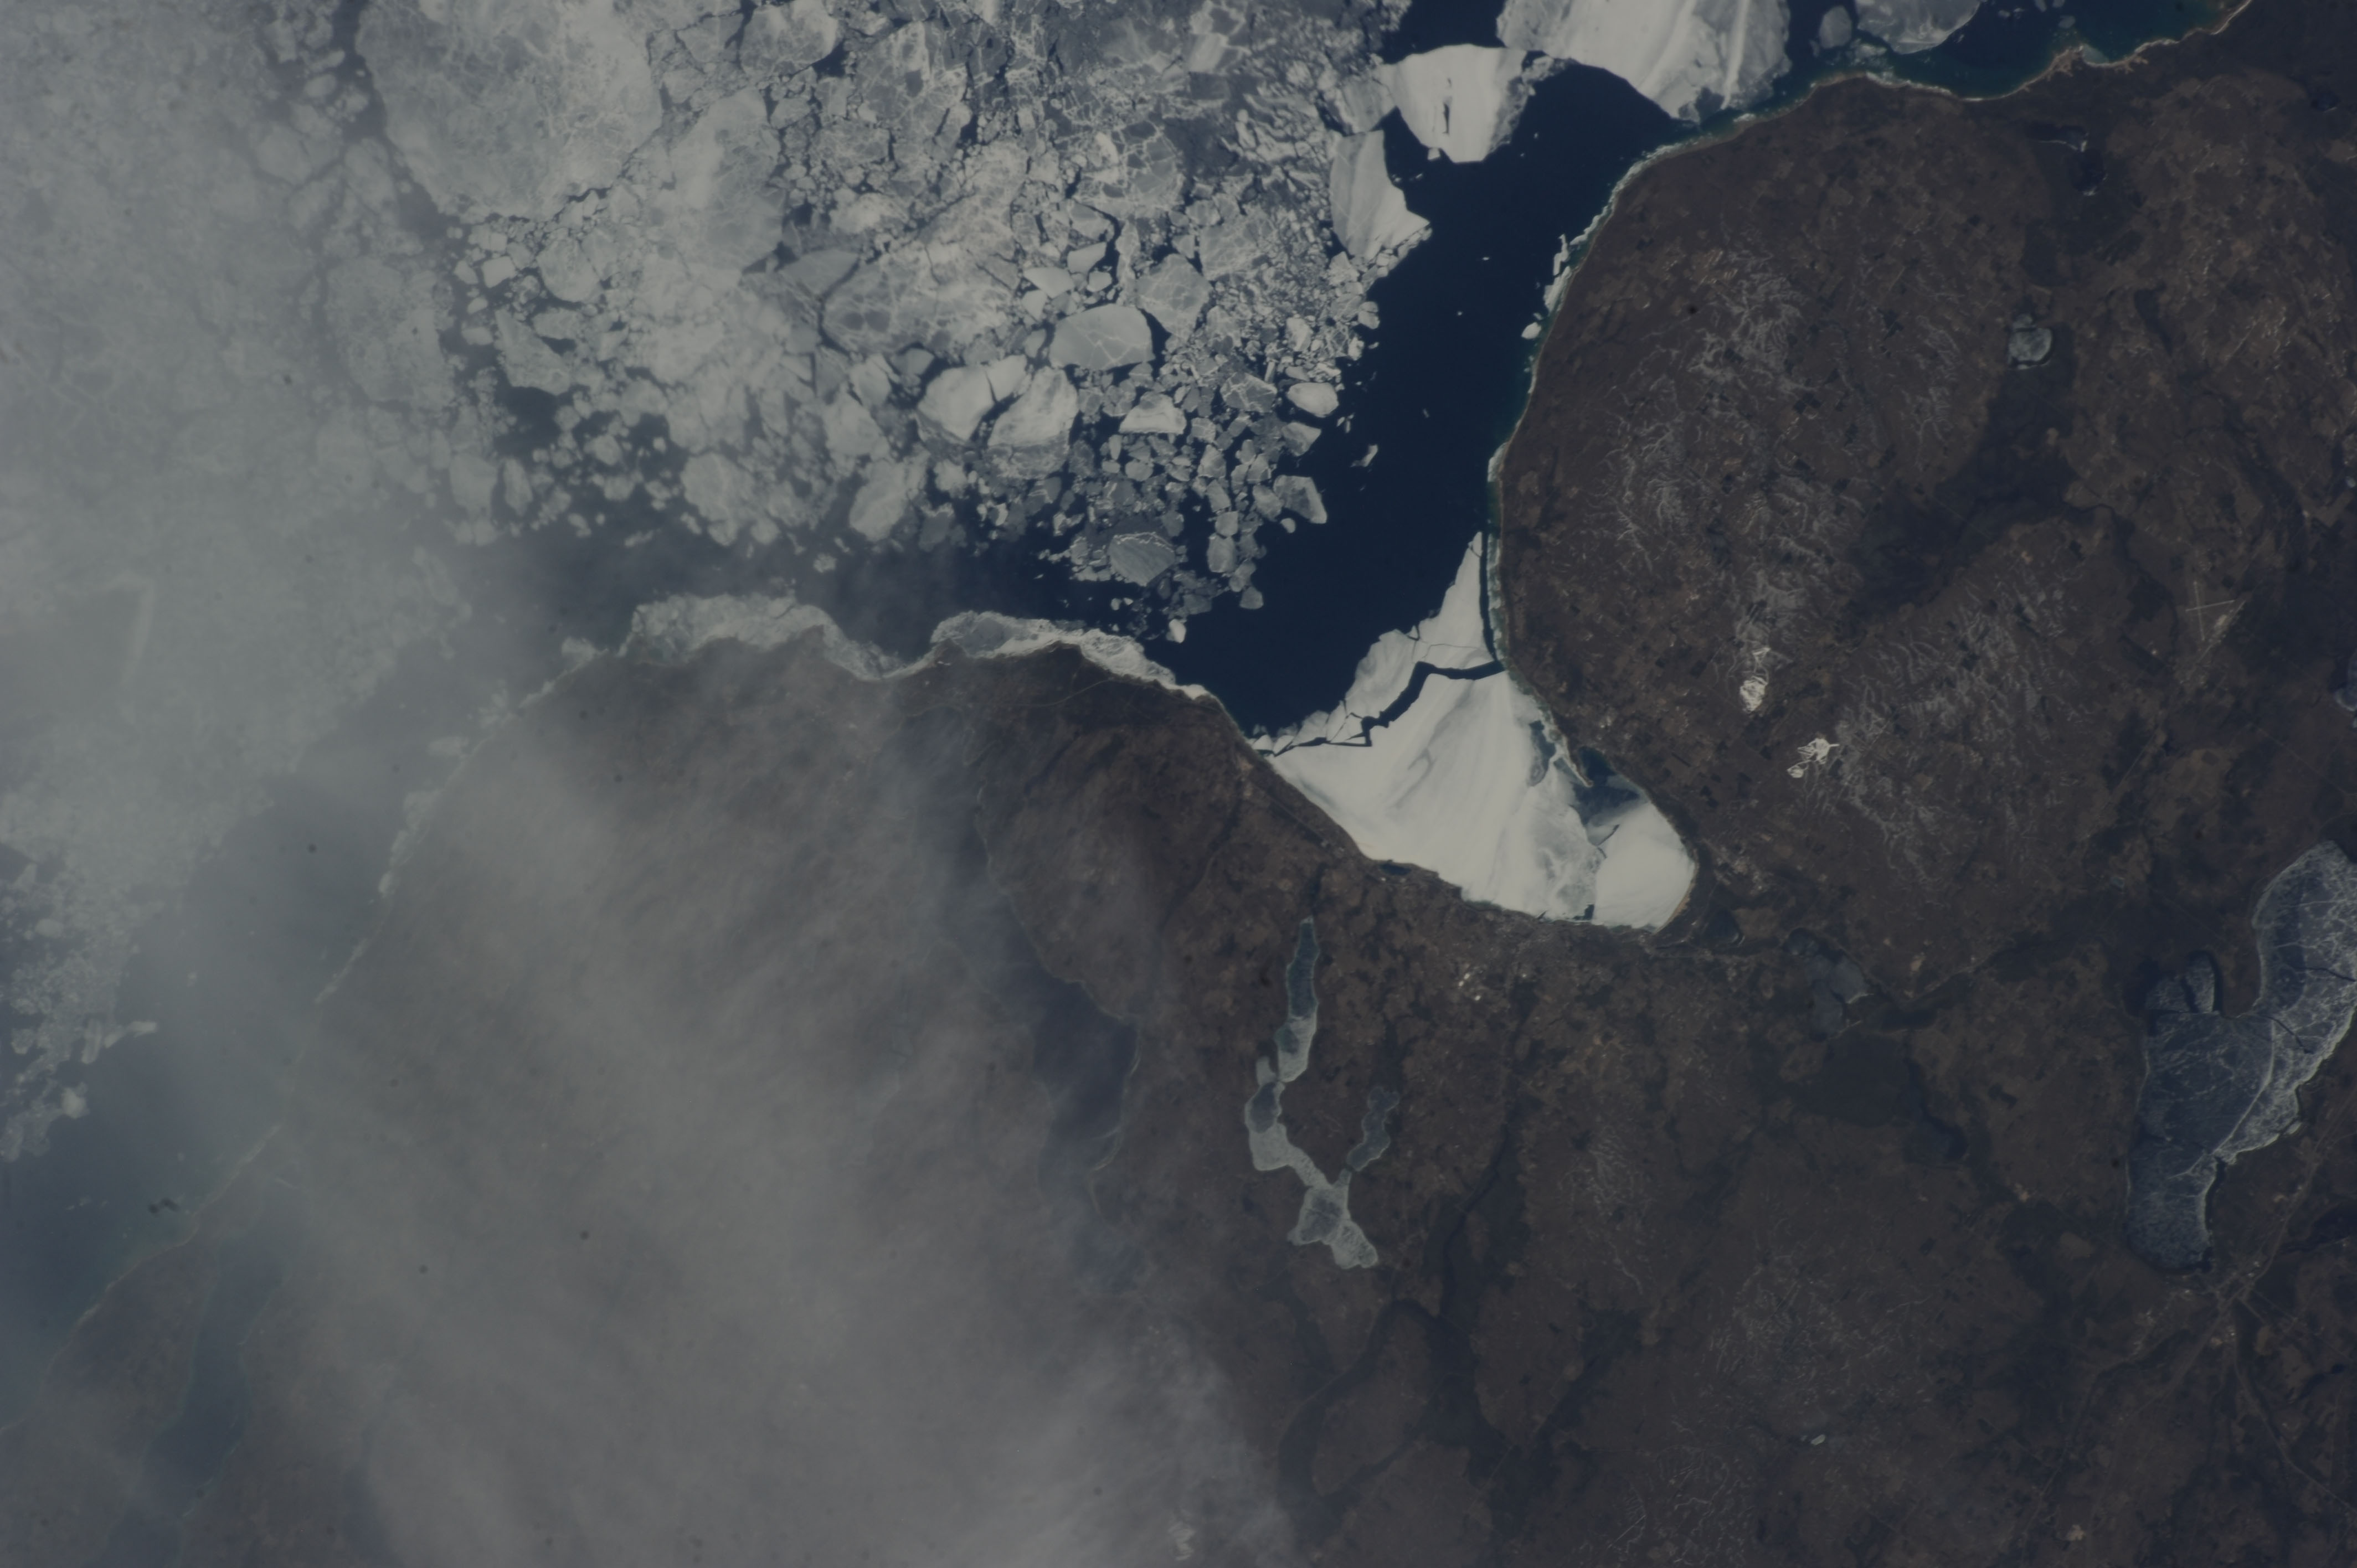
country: USA-MICHIGAN
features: LITTLE TRAVERSE BAY, BURT LAKE, MULLET LAKE, FARMLAND, LAKE MICHIGAN (ICE)
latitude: 45.4
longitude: -85.1
